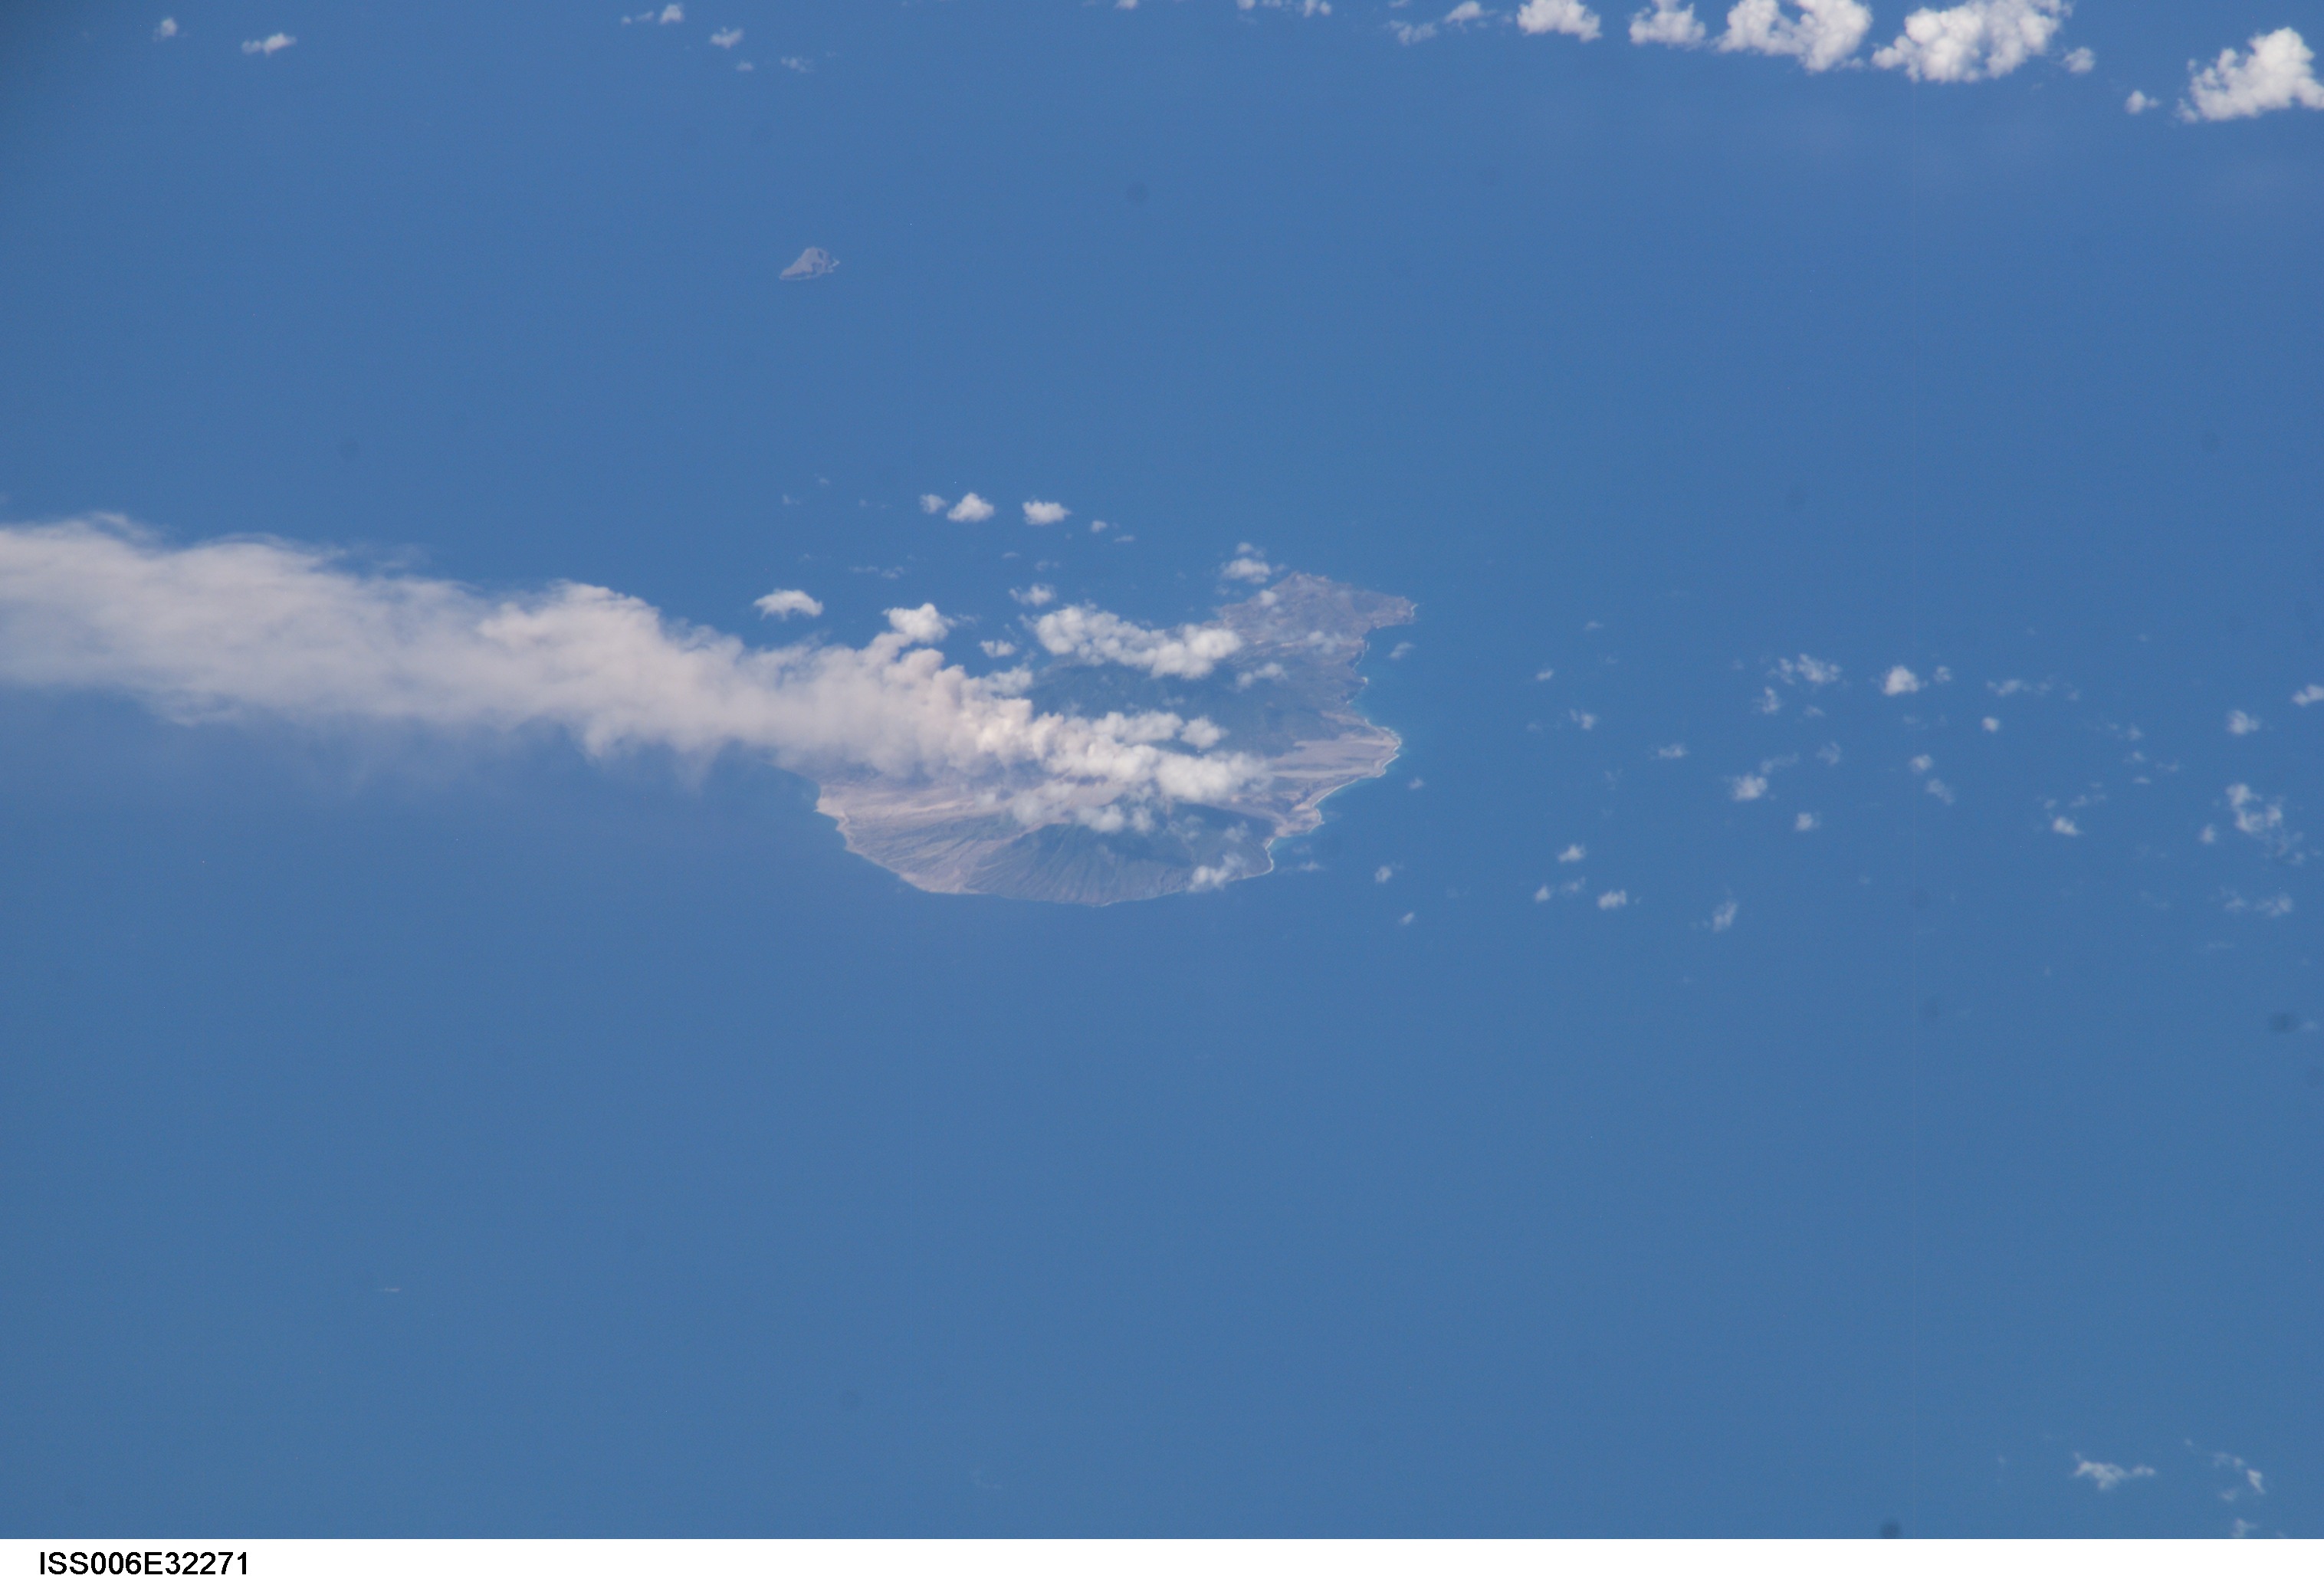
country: LESSER ANTILLES
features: MONTSERRAT, VOLCANIC PLUME
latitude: 16.5
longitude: -62.0
